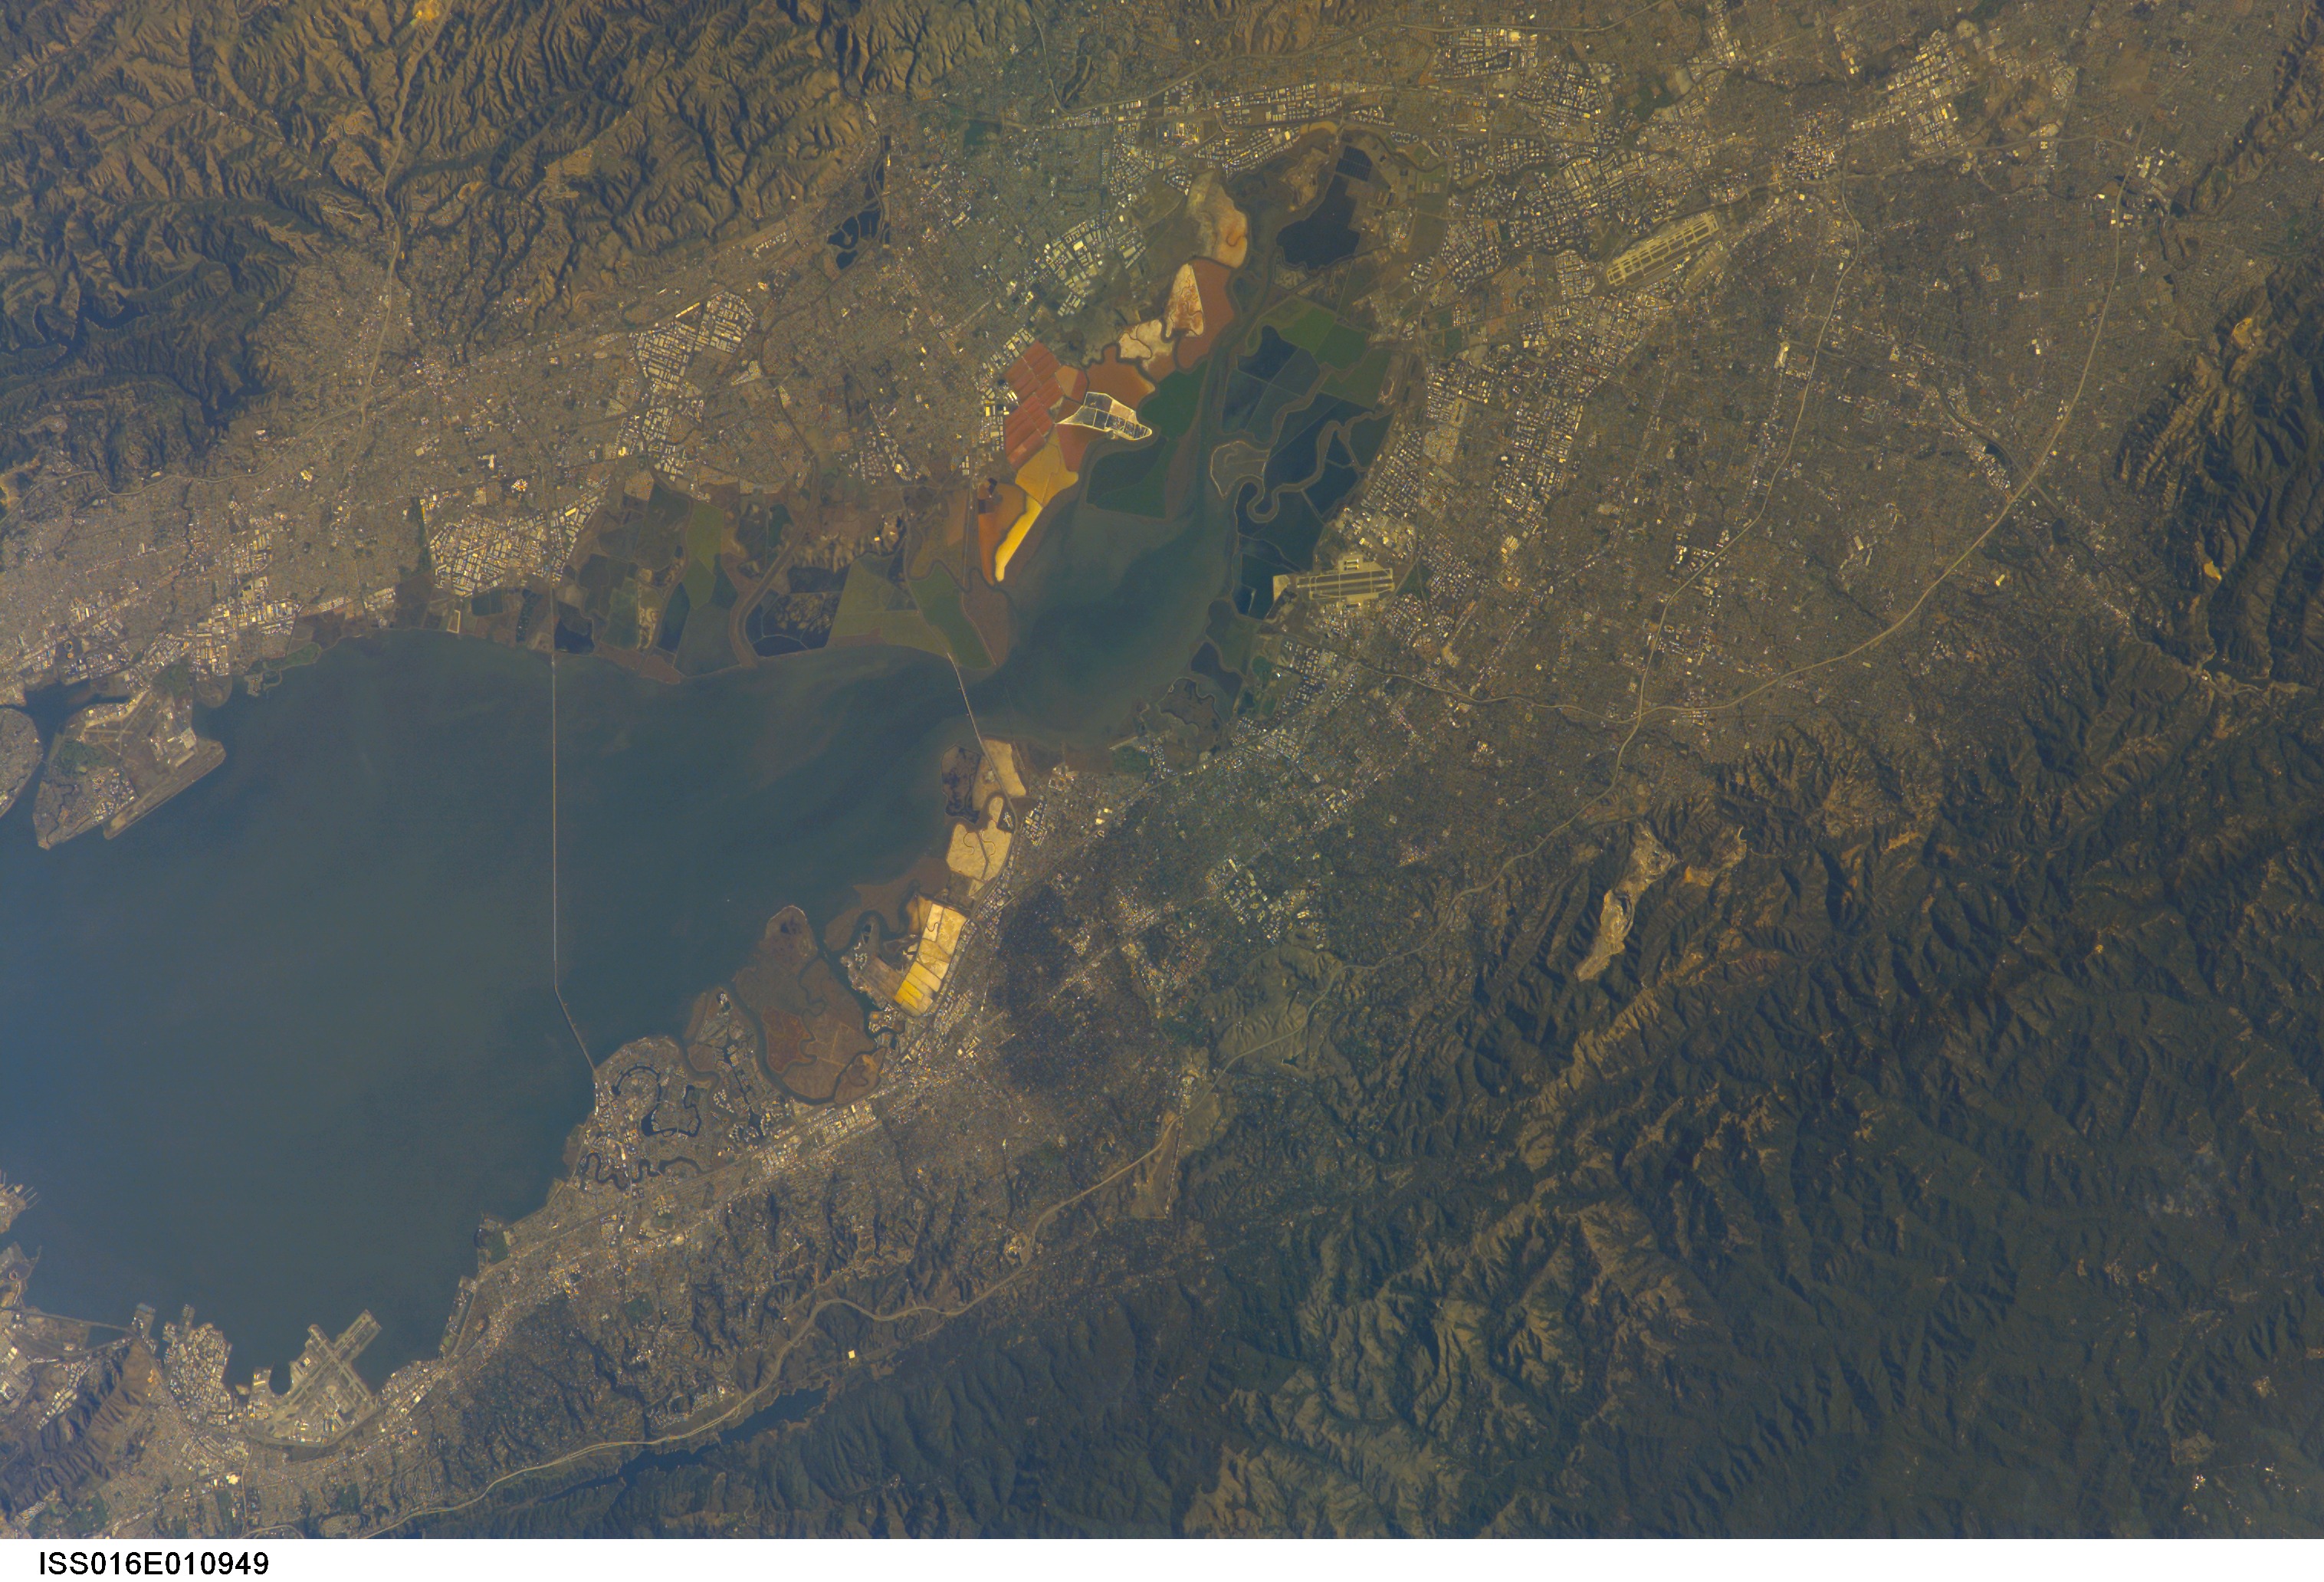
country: USA-CALIFORNIA
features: SAN FRANCISCO B., SAN JOSE
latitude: 37.5
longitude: -122.0
